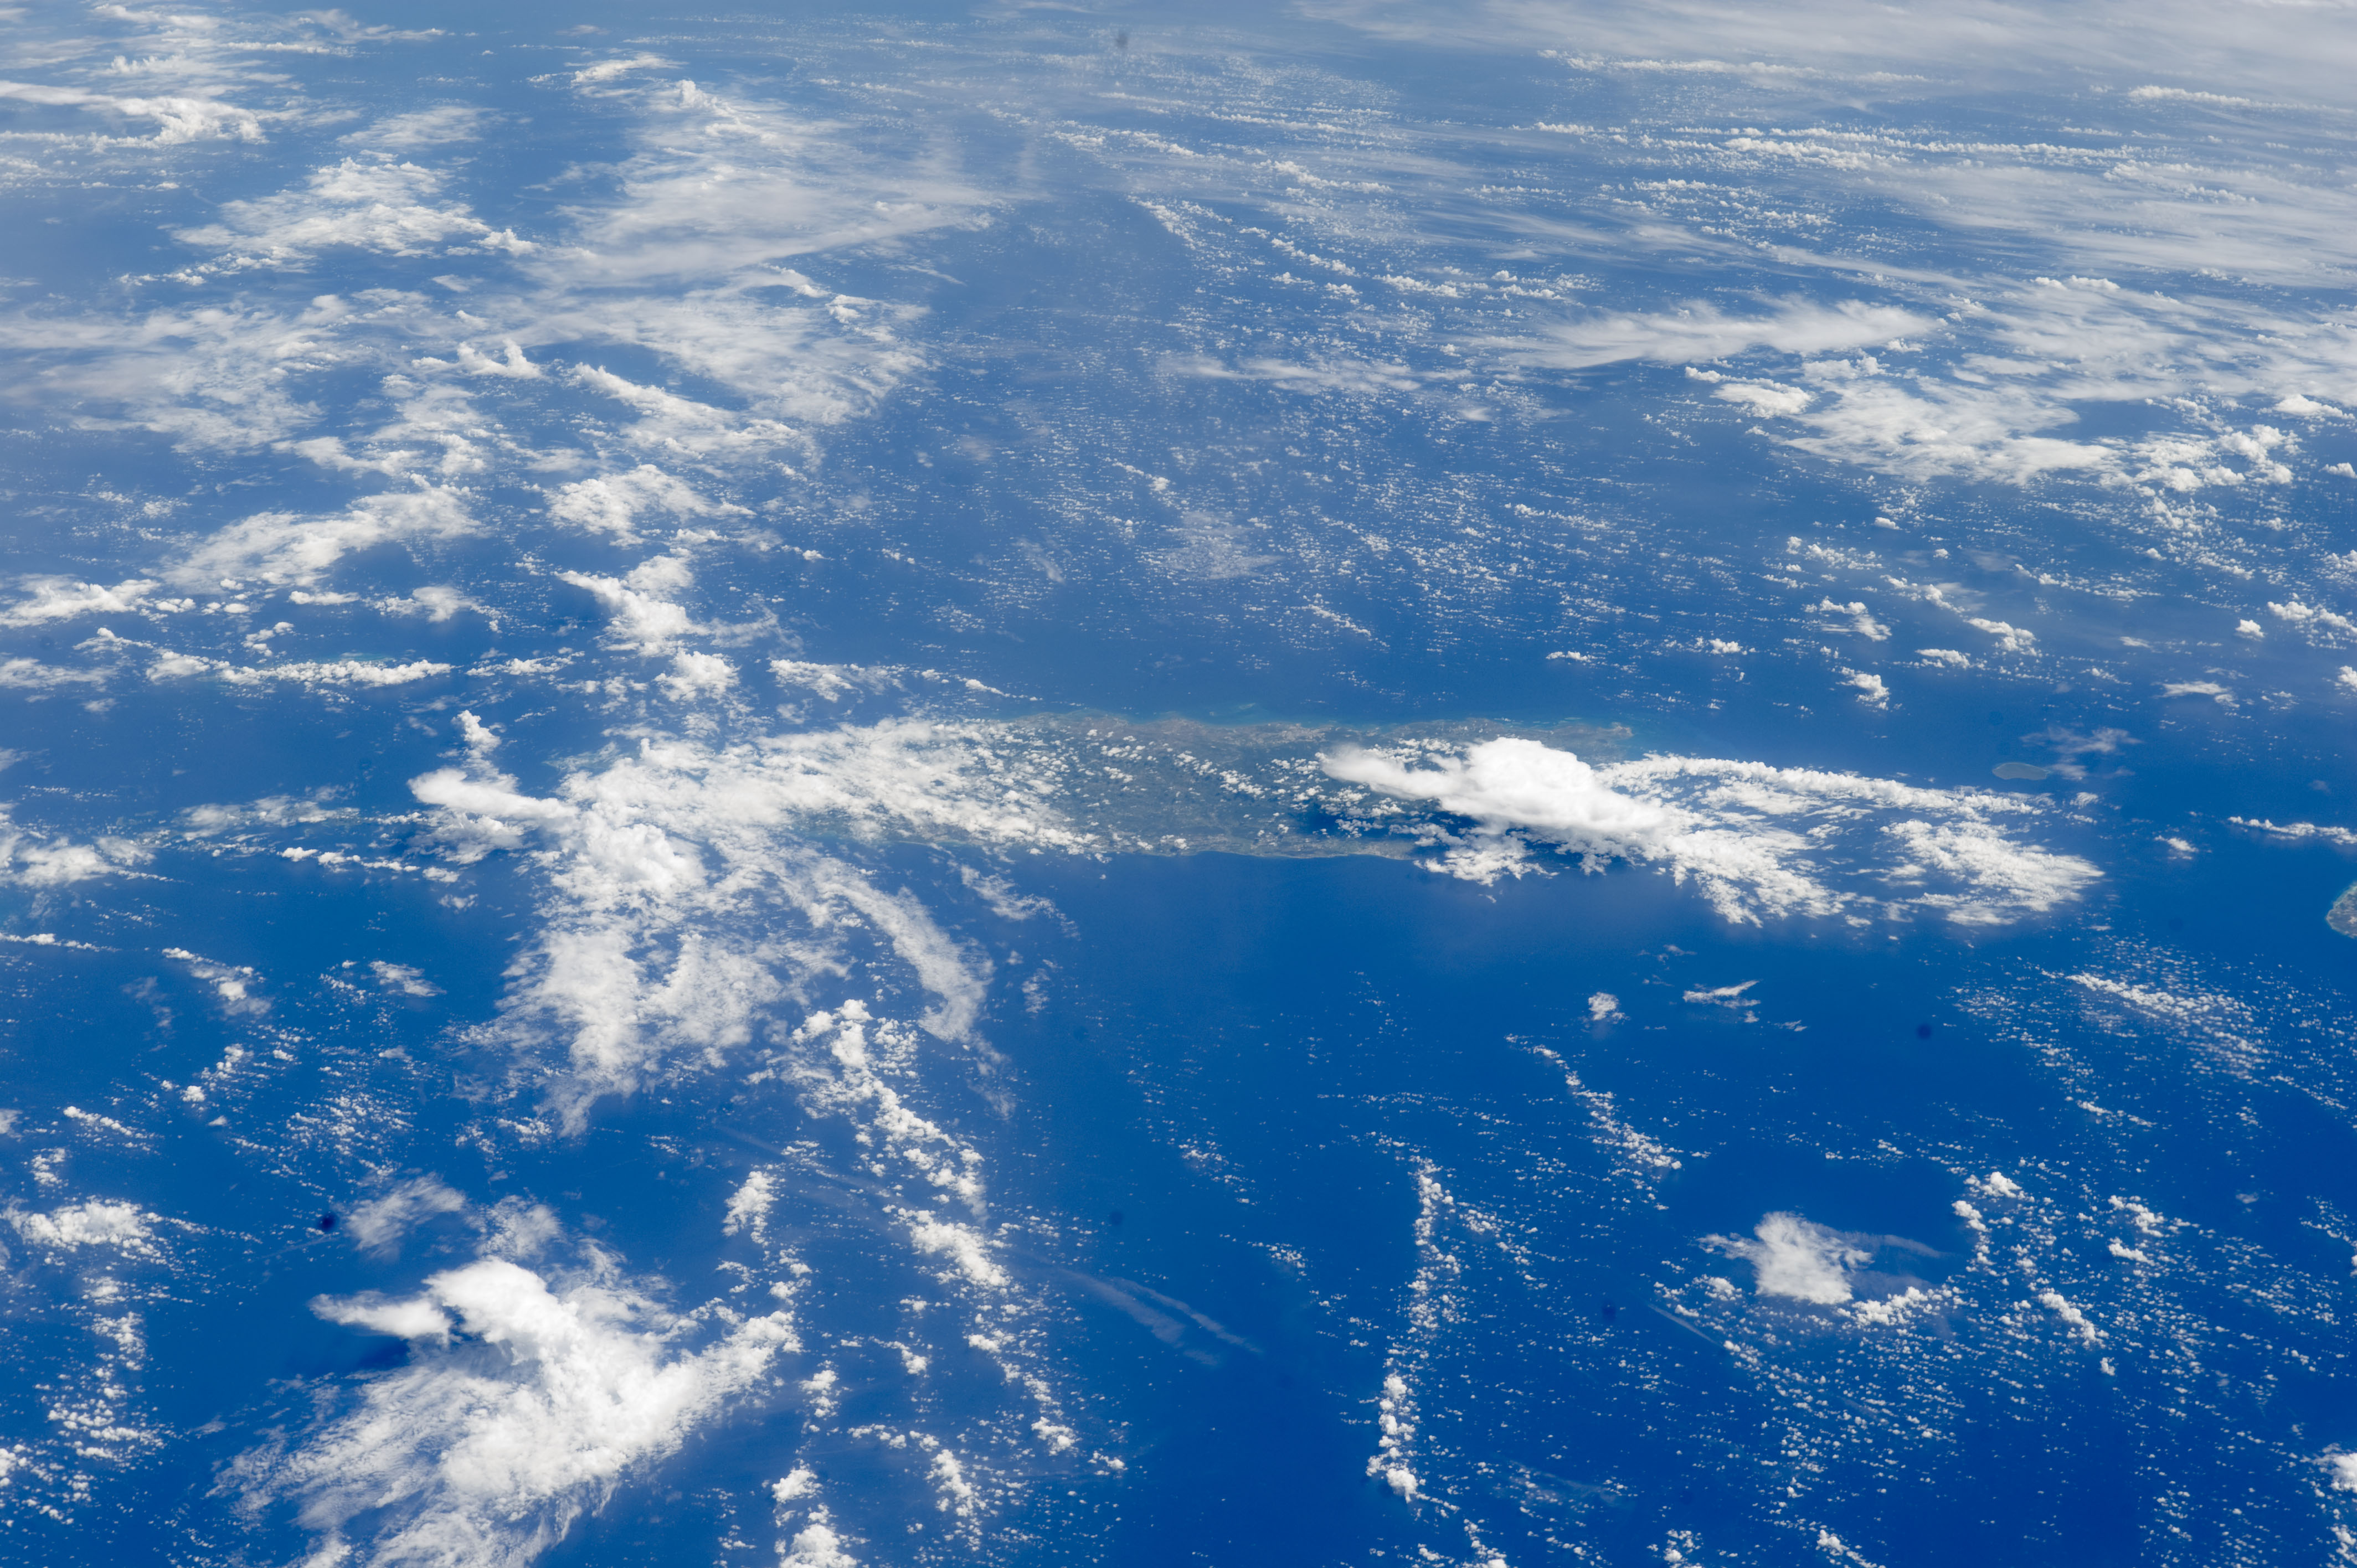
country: PUERTO RICO
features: PUERTO RICO, MONA ISLAND, CAPE ENGANO
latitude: 18.0
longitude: -66.5
